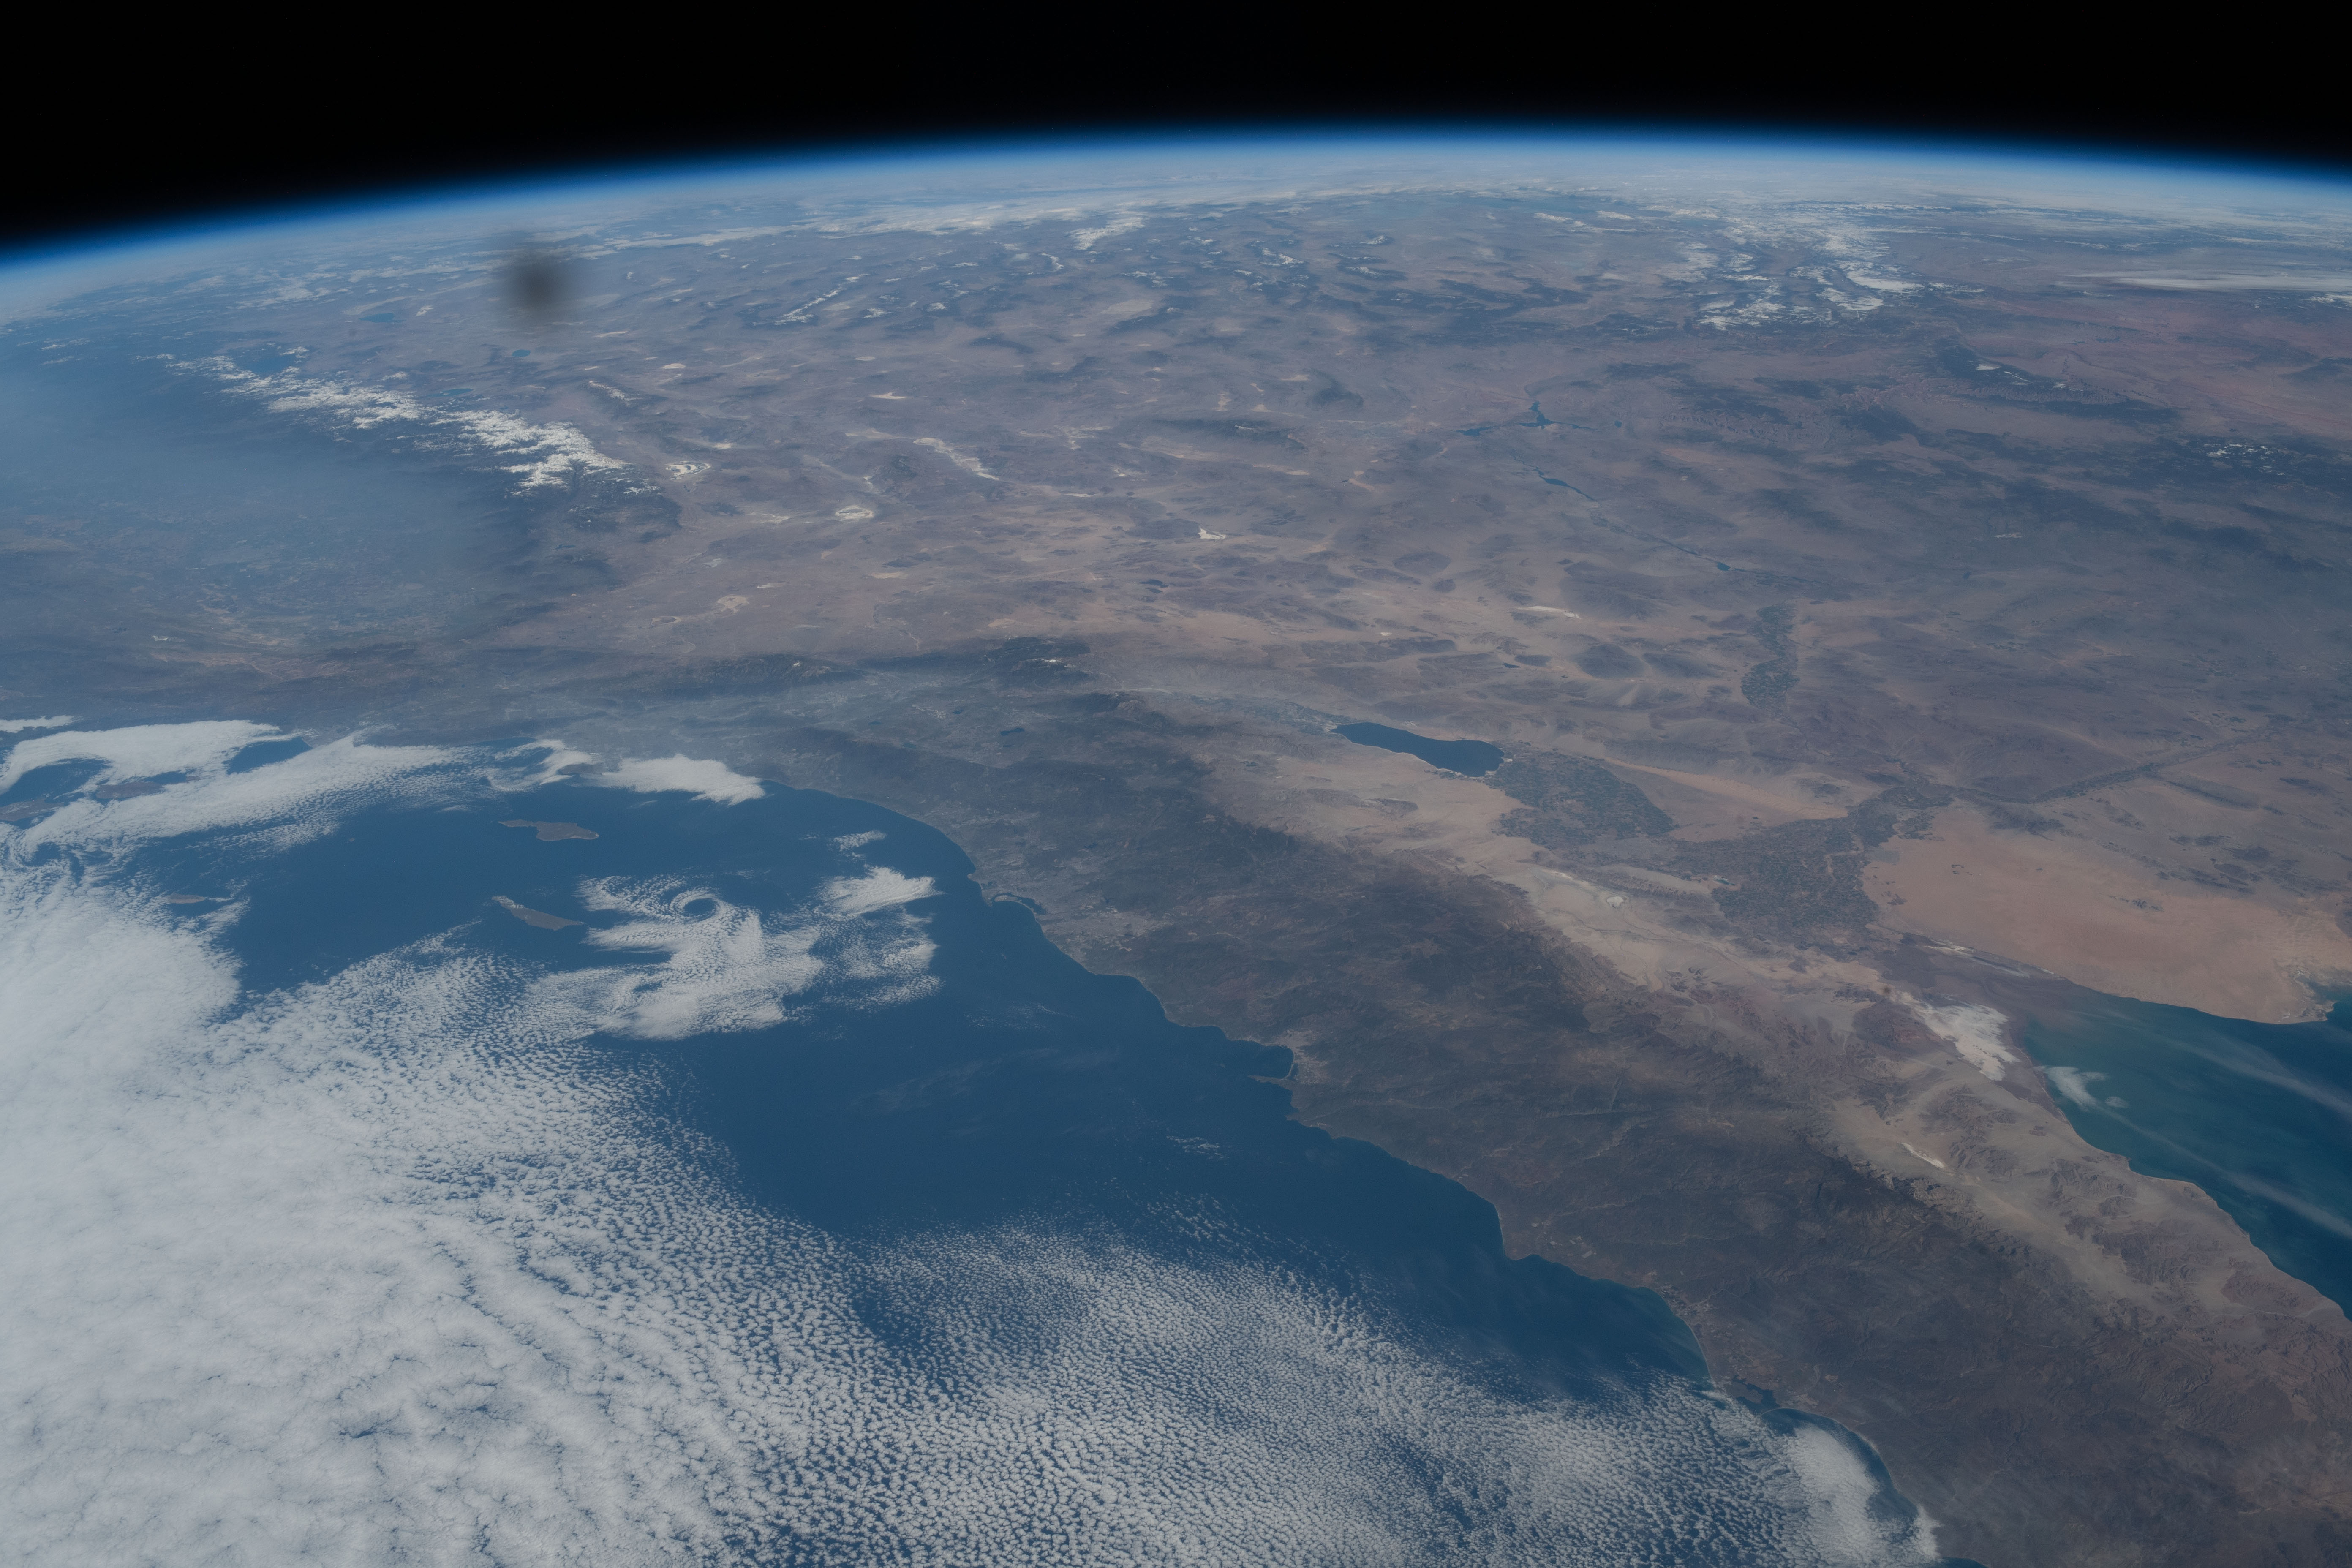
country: USA-CALIFORNIA
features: MEXICALI, SANDIEGO, CATALINA ISLAND, SAN CLEMENTE ISLAND, SALTON SEA
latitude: 33.5
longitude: -117.0
